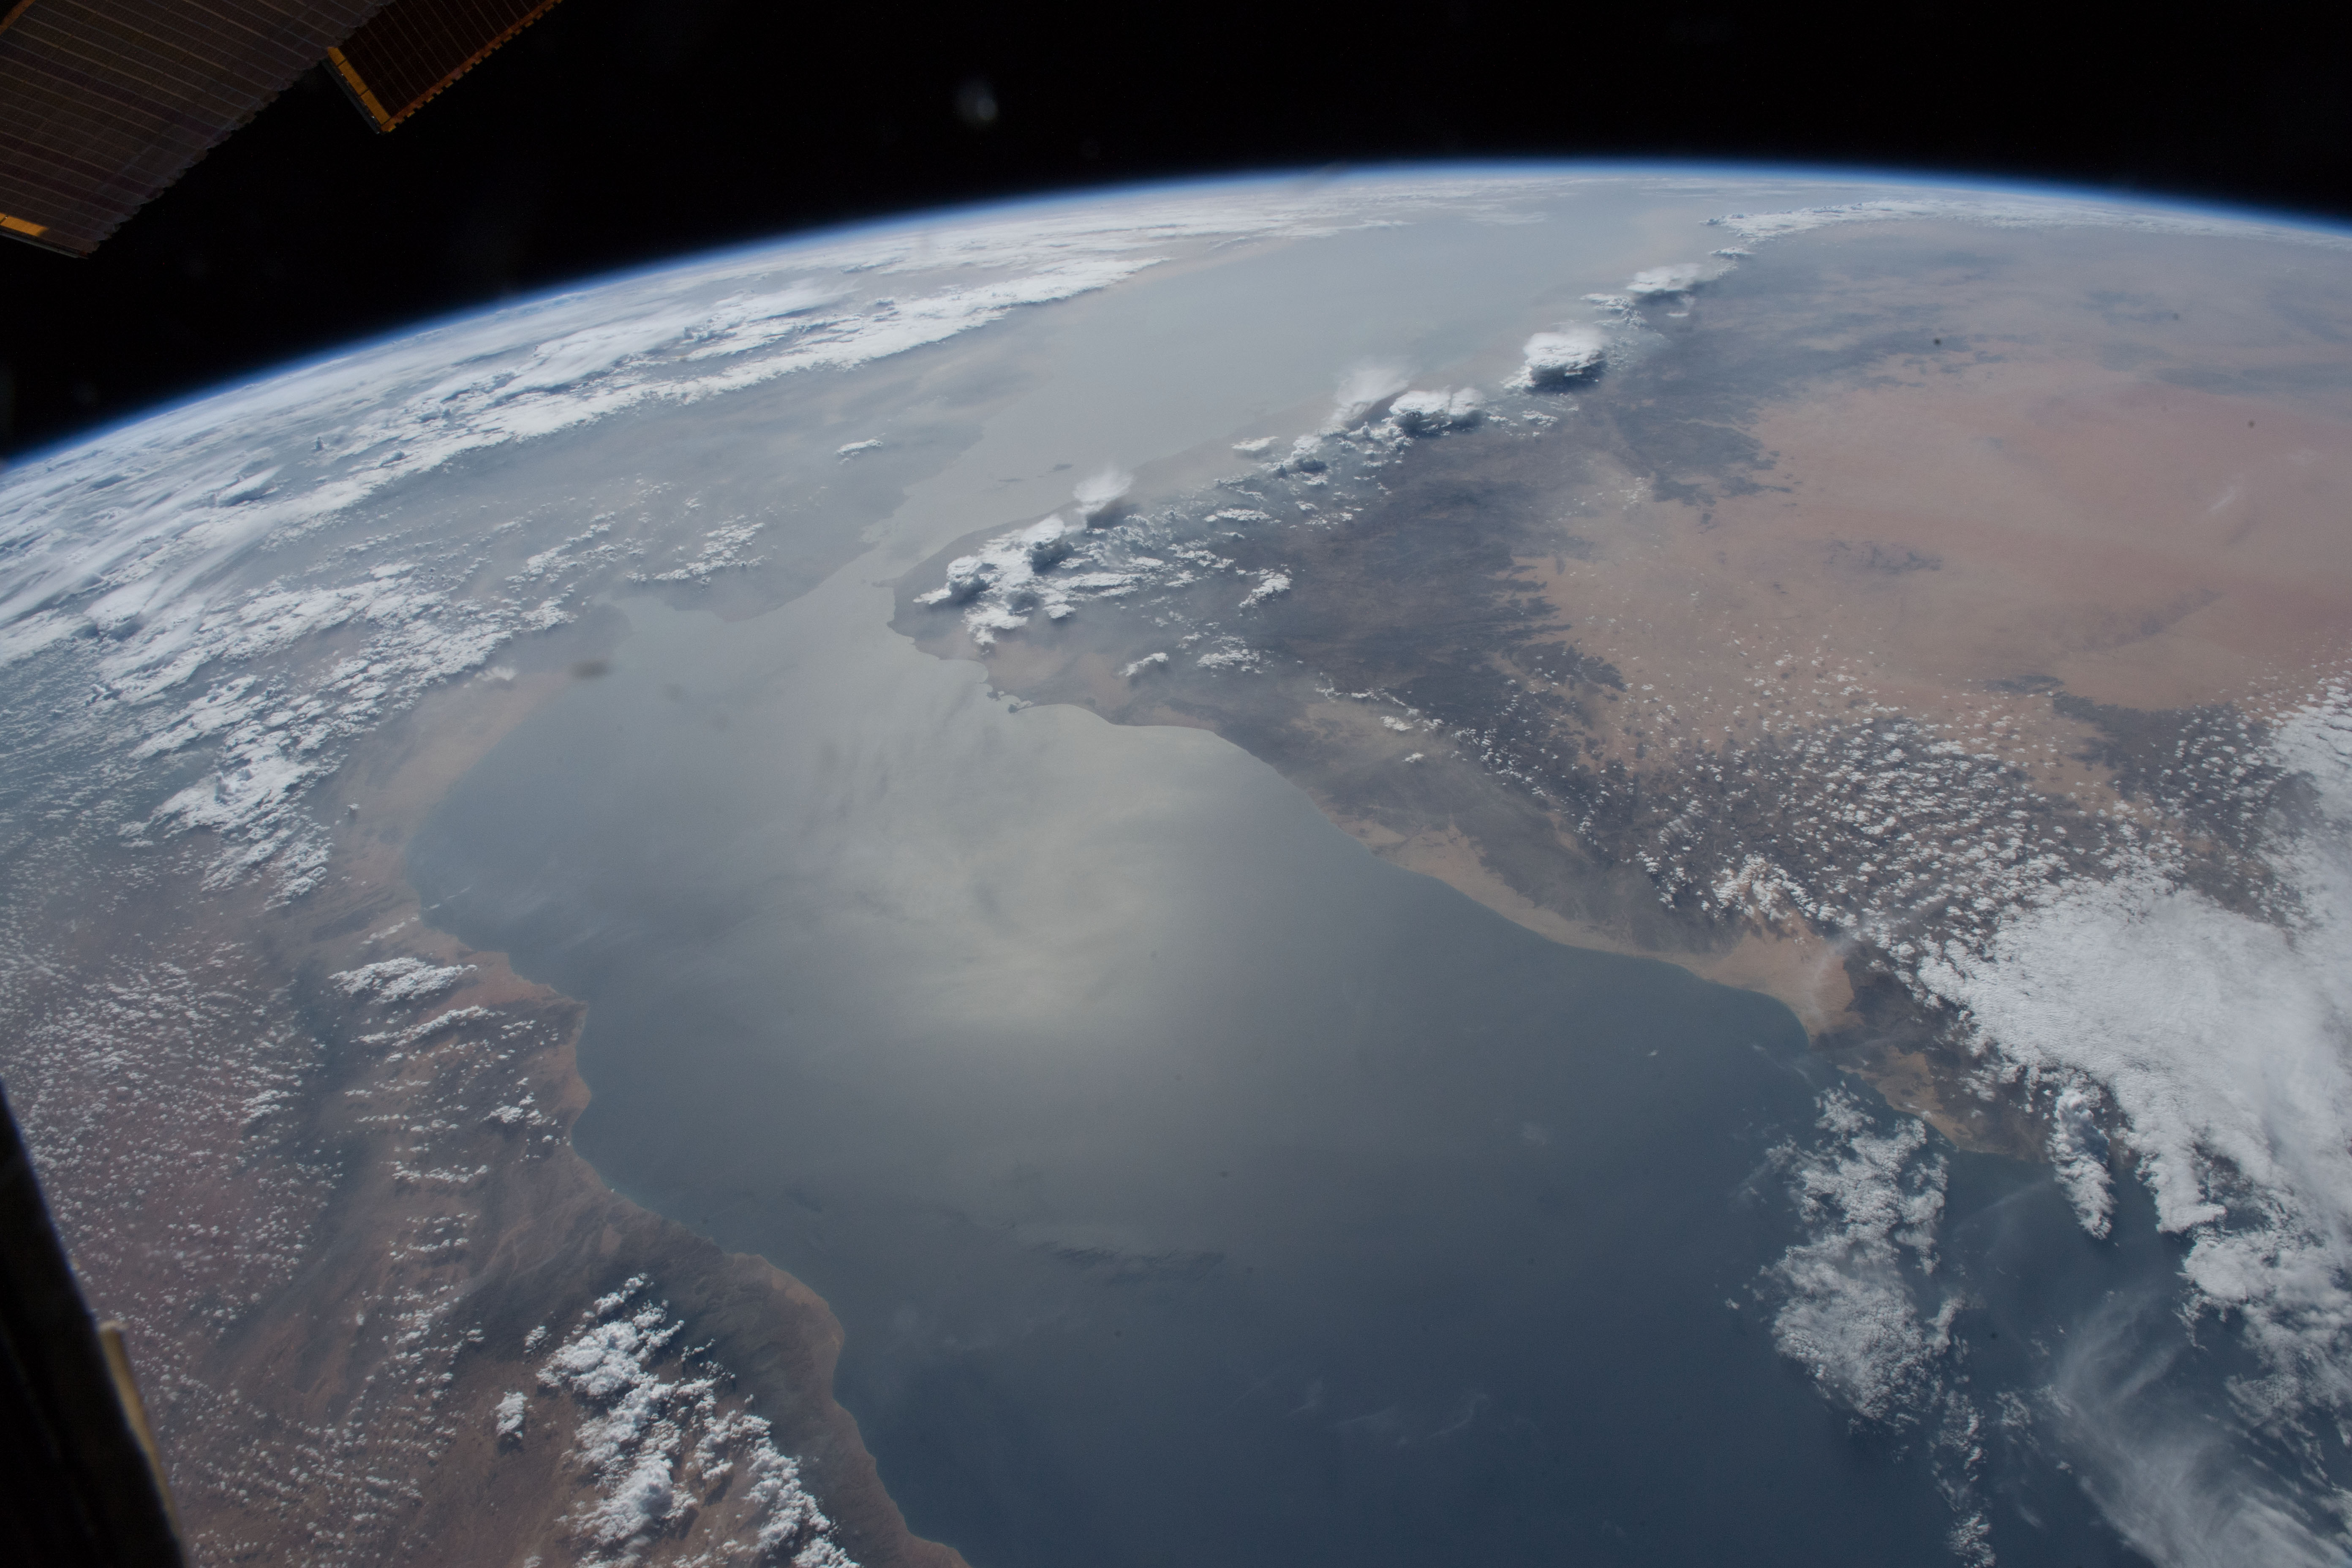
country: YEMEN
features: GULF OF ADEN, RED SEA, OGO MOUNTAINS, EARTH LIMB
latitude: 13.1
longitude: 46.0
